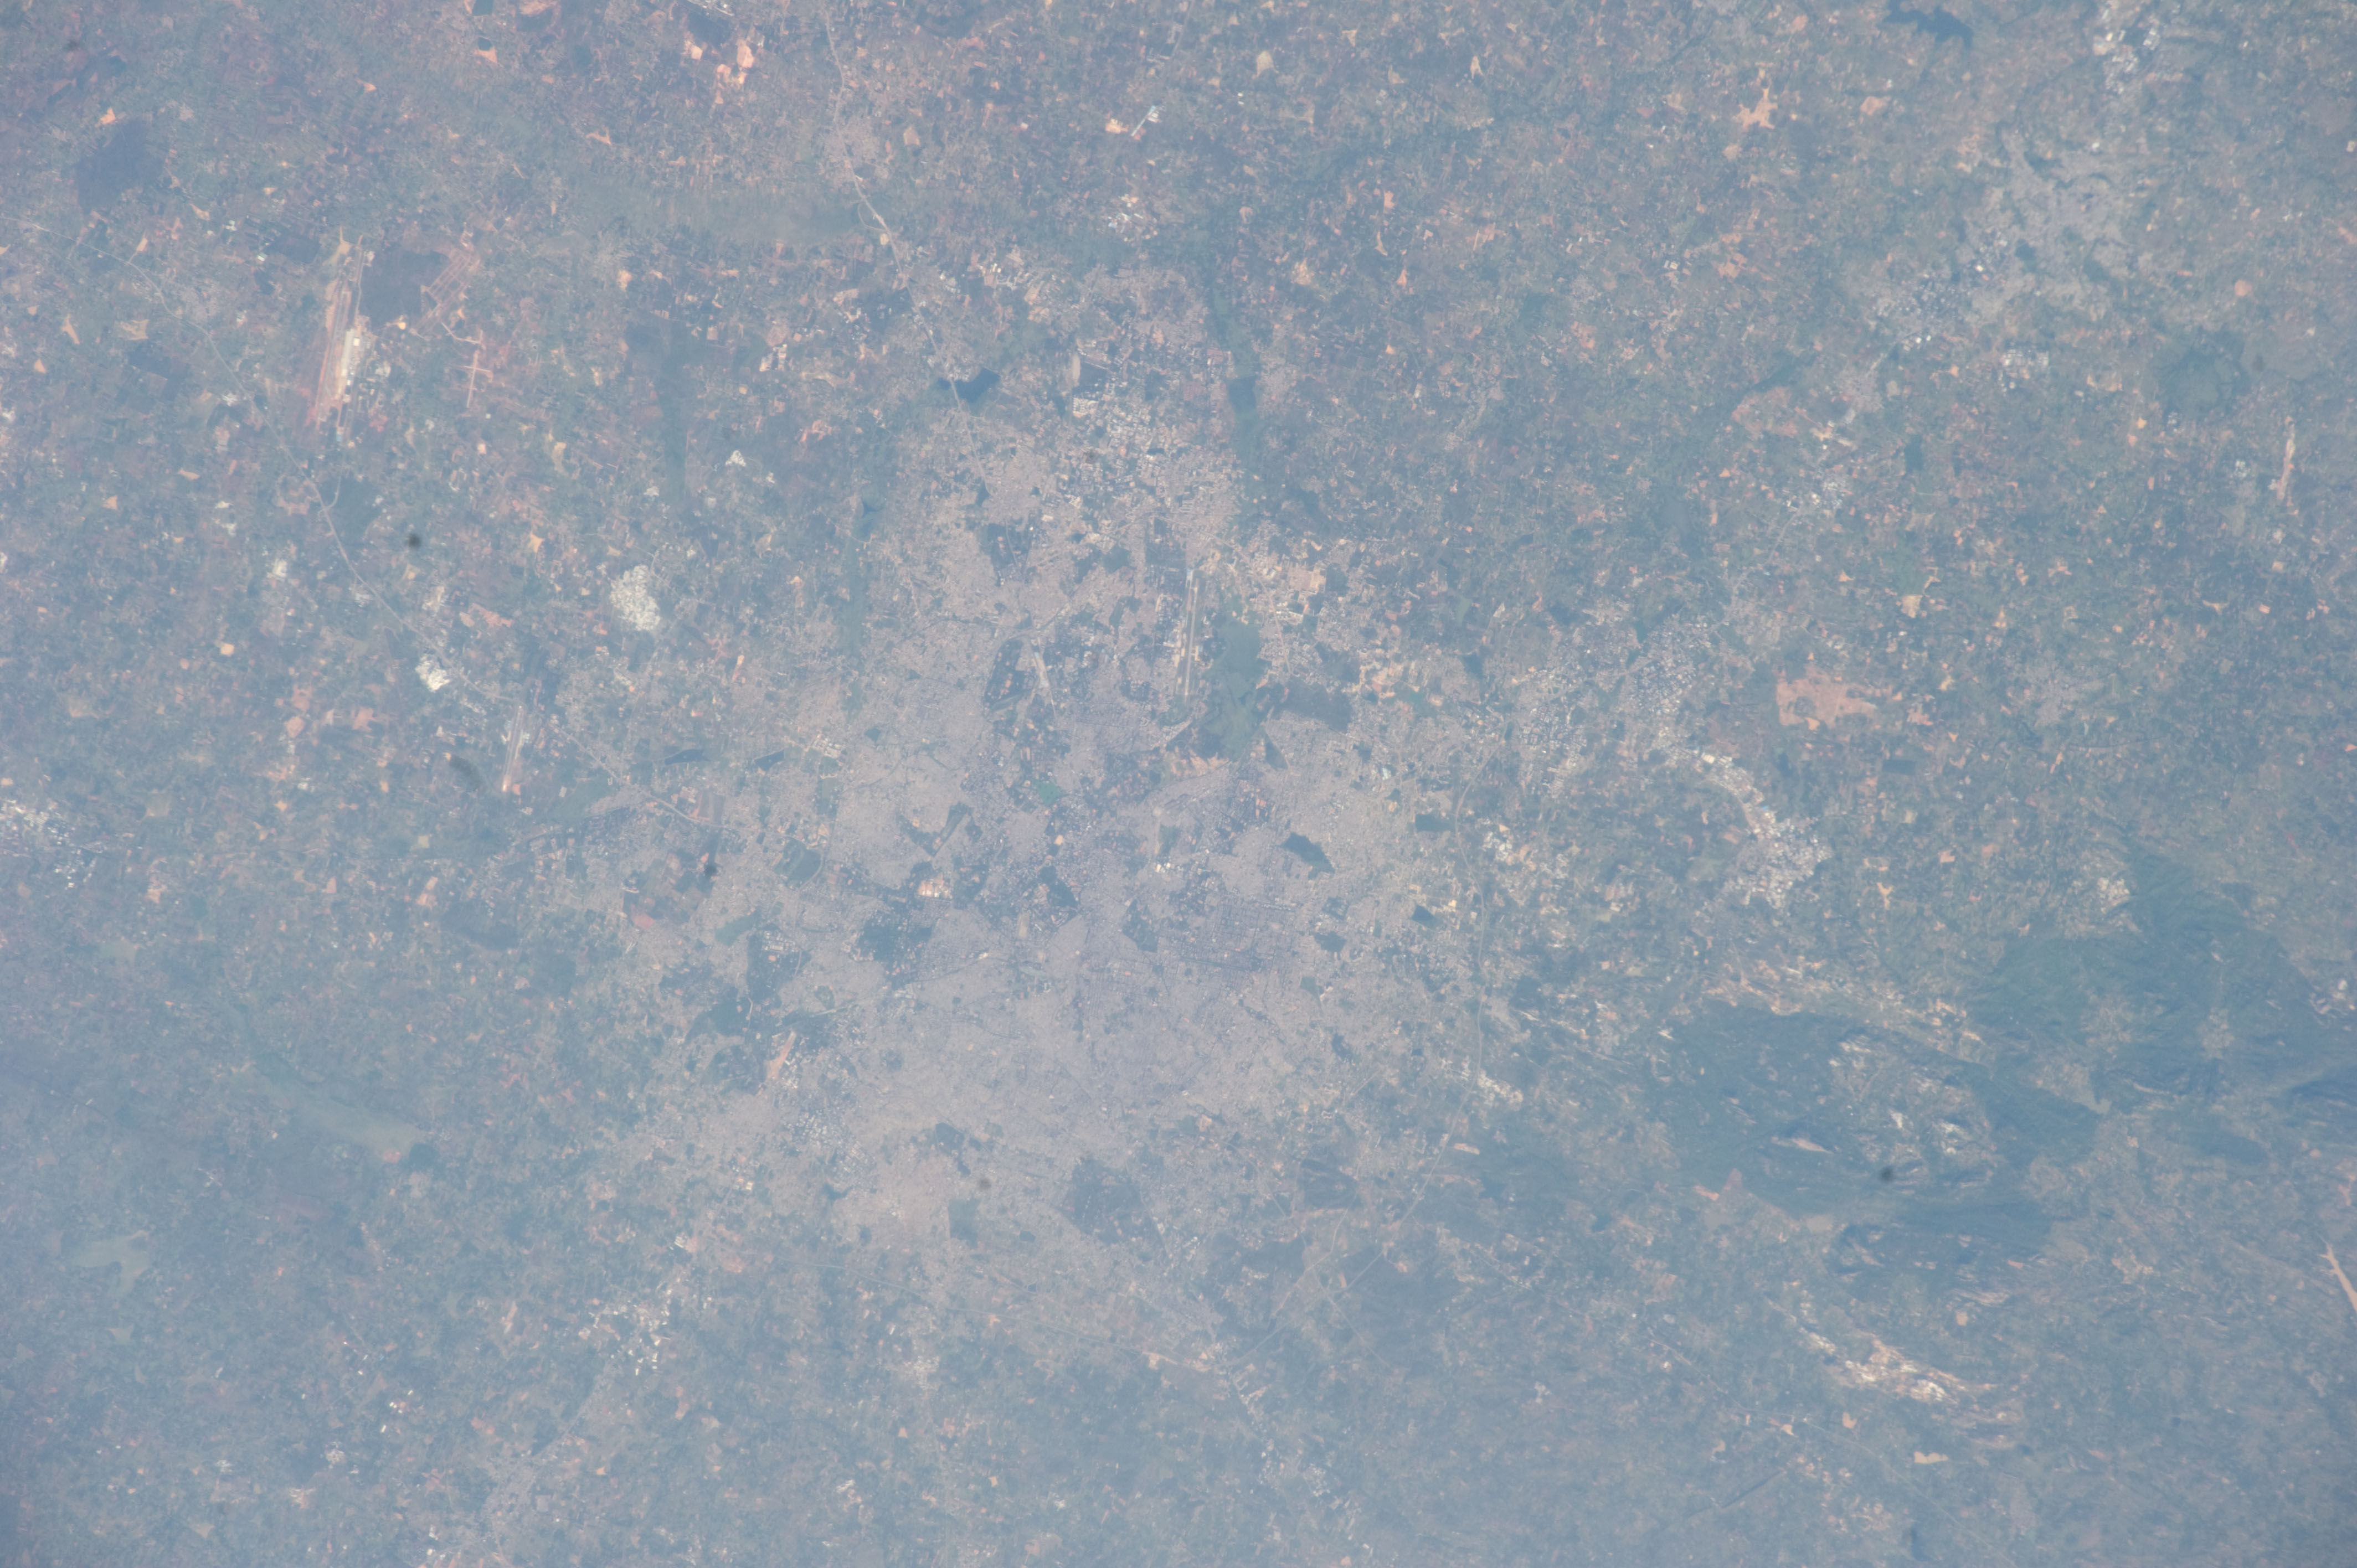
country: INDIA
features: NOT SPECIFIED
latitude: 12.9
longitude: 77.6
